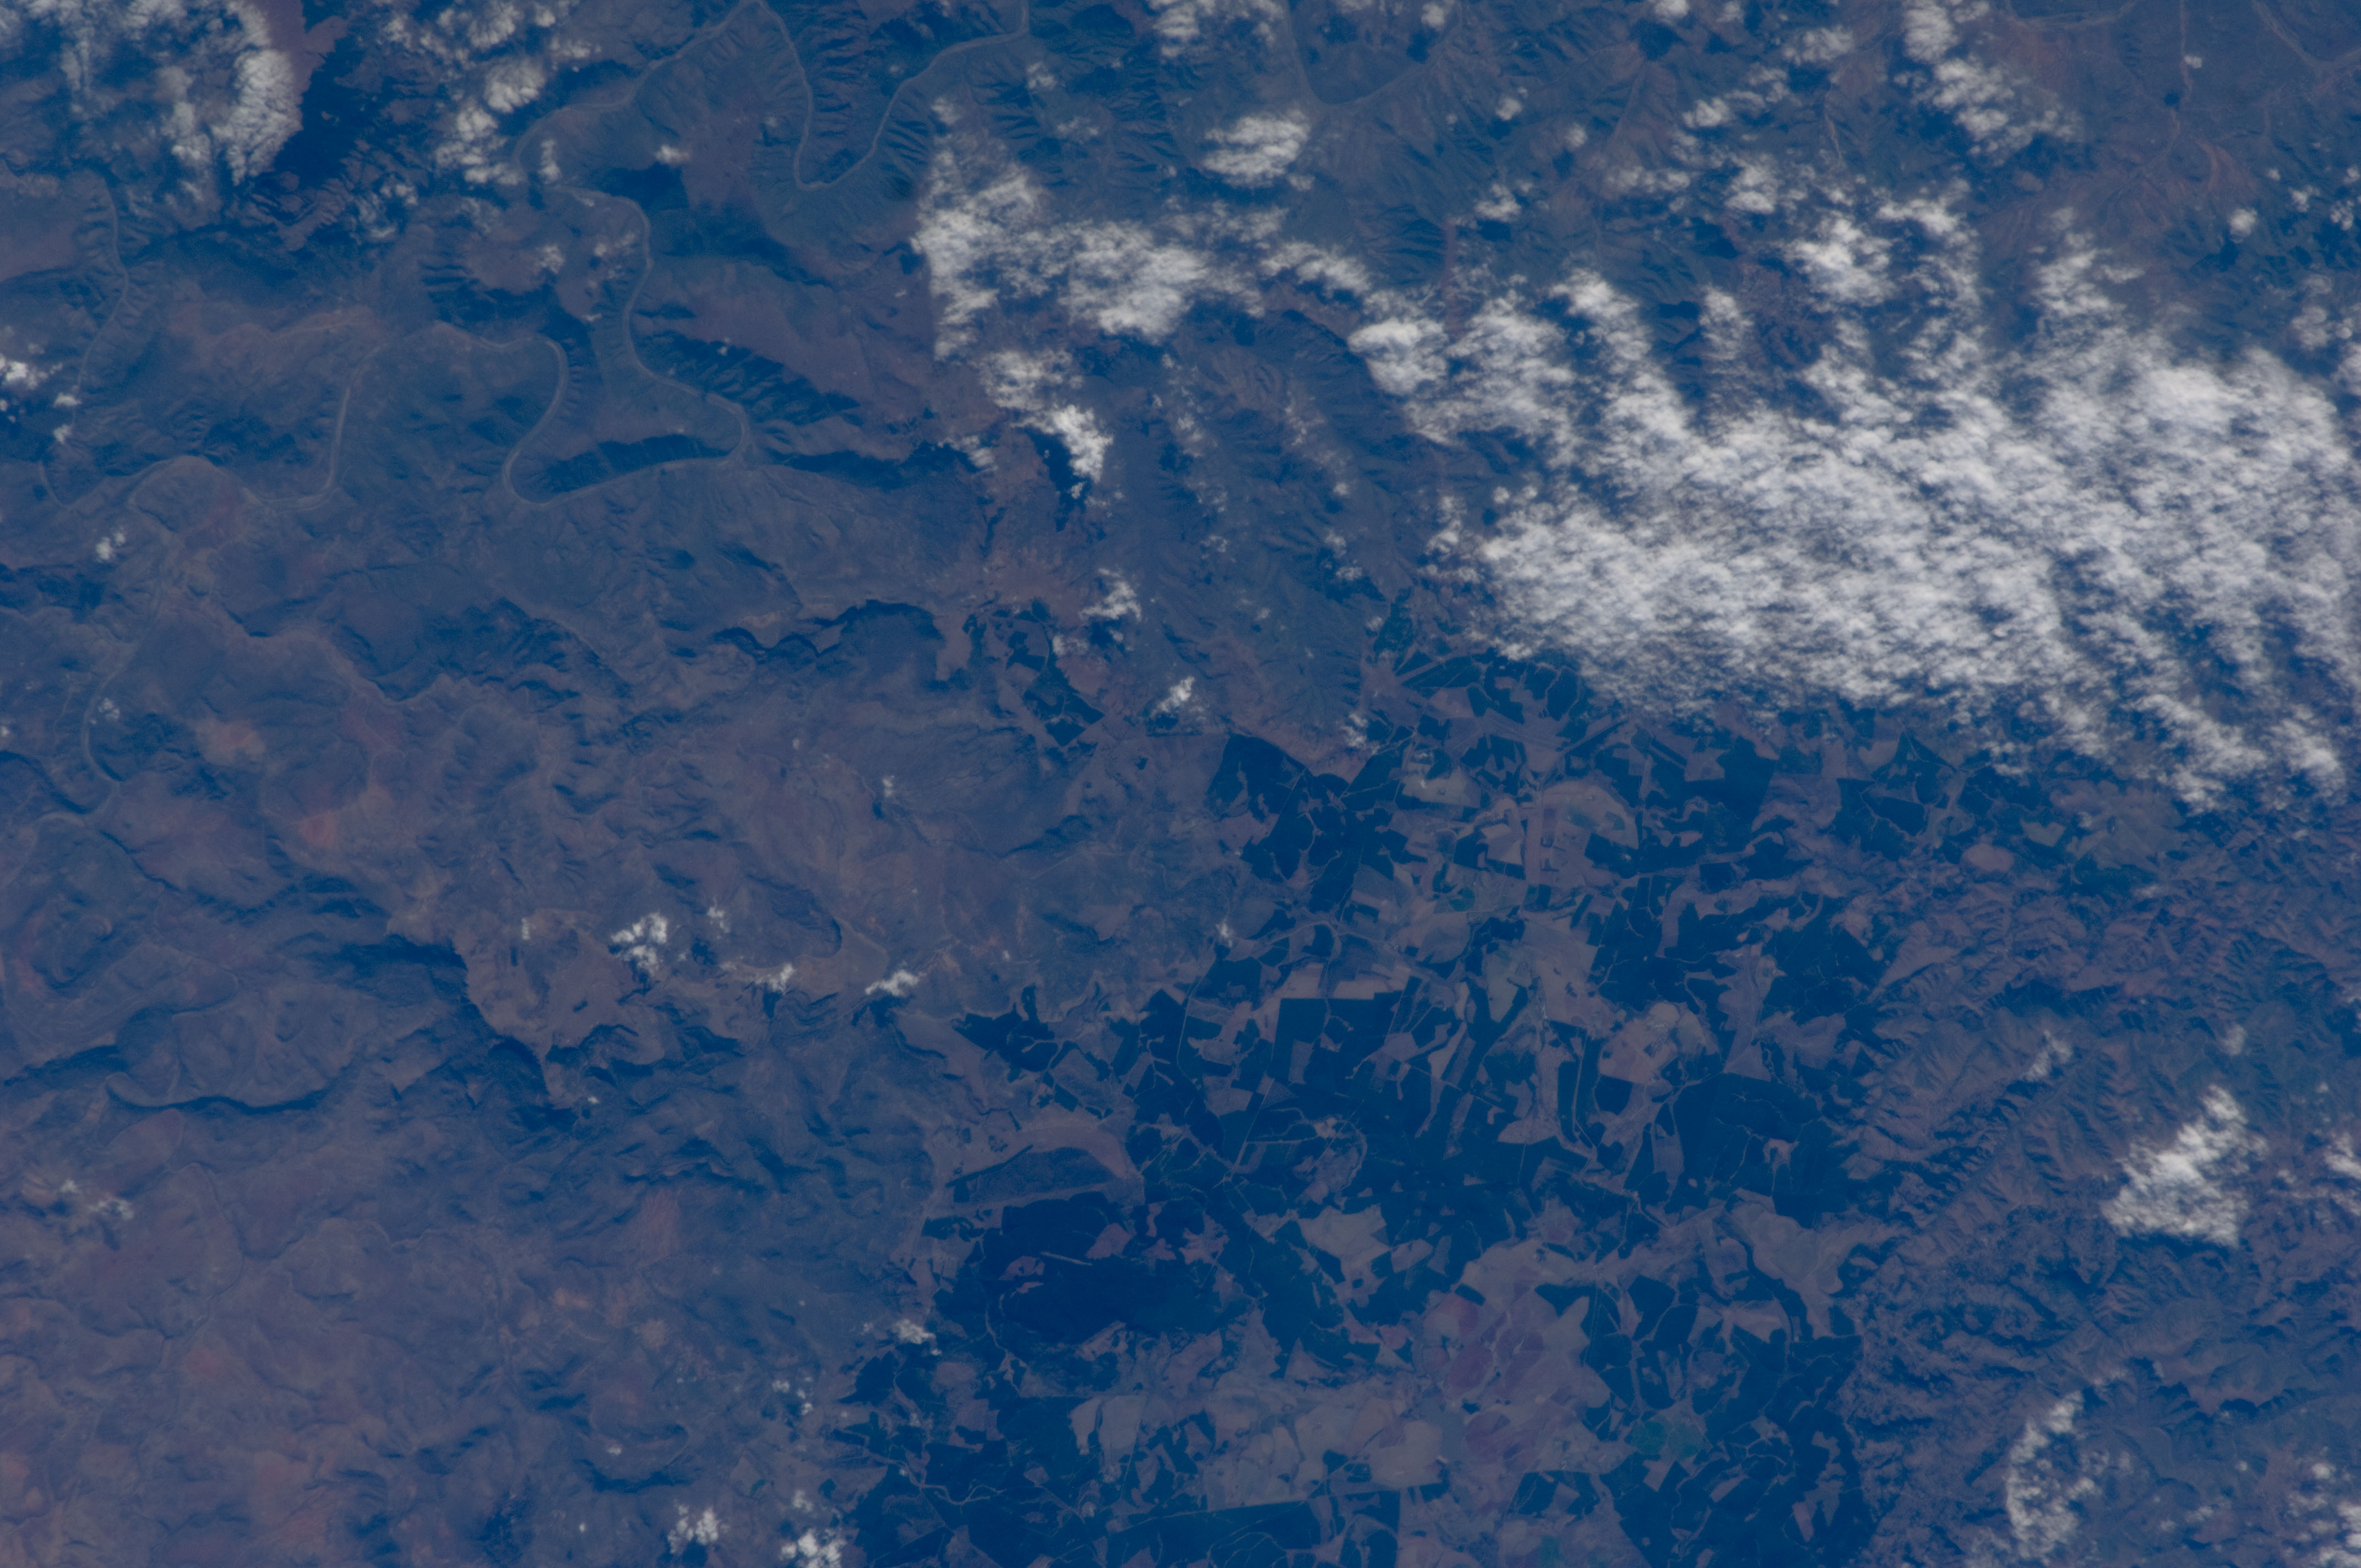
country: REPUBLIC SOUTH AFRICA
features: TUGELA R. VALLEY, TIMBER
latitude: -28.9
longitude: 30.8
